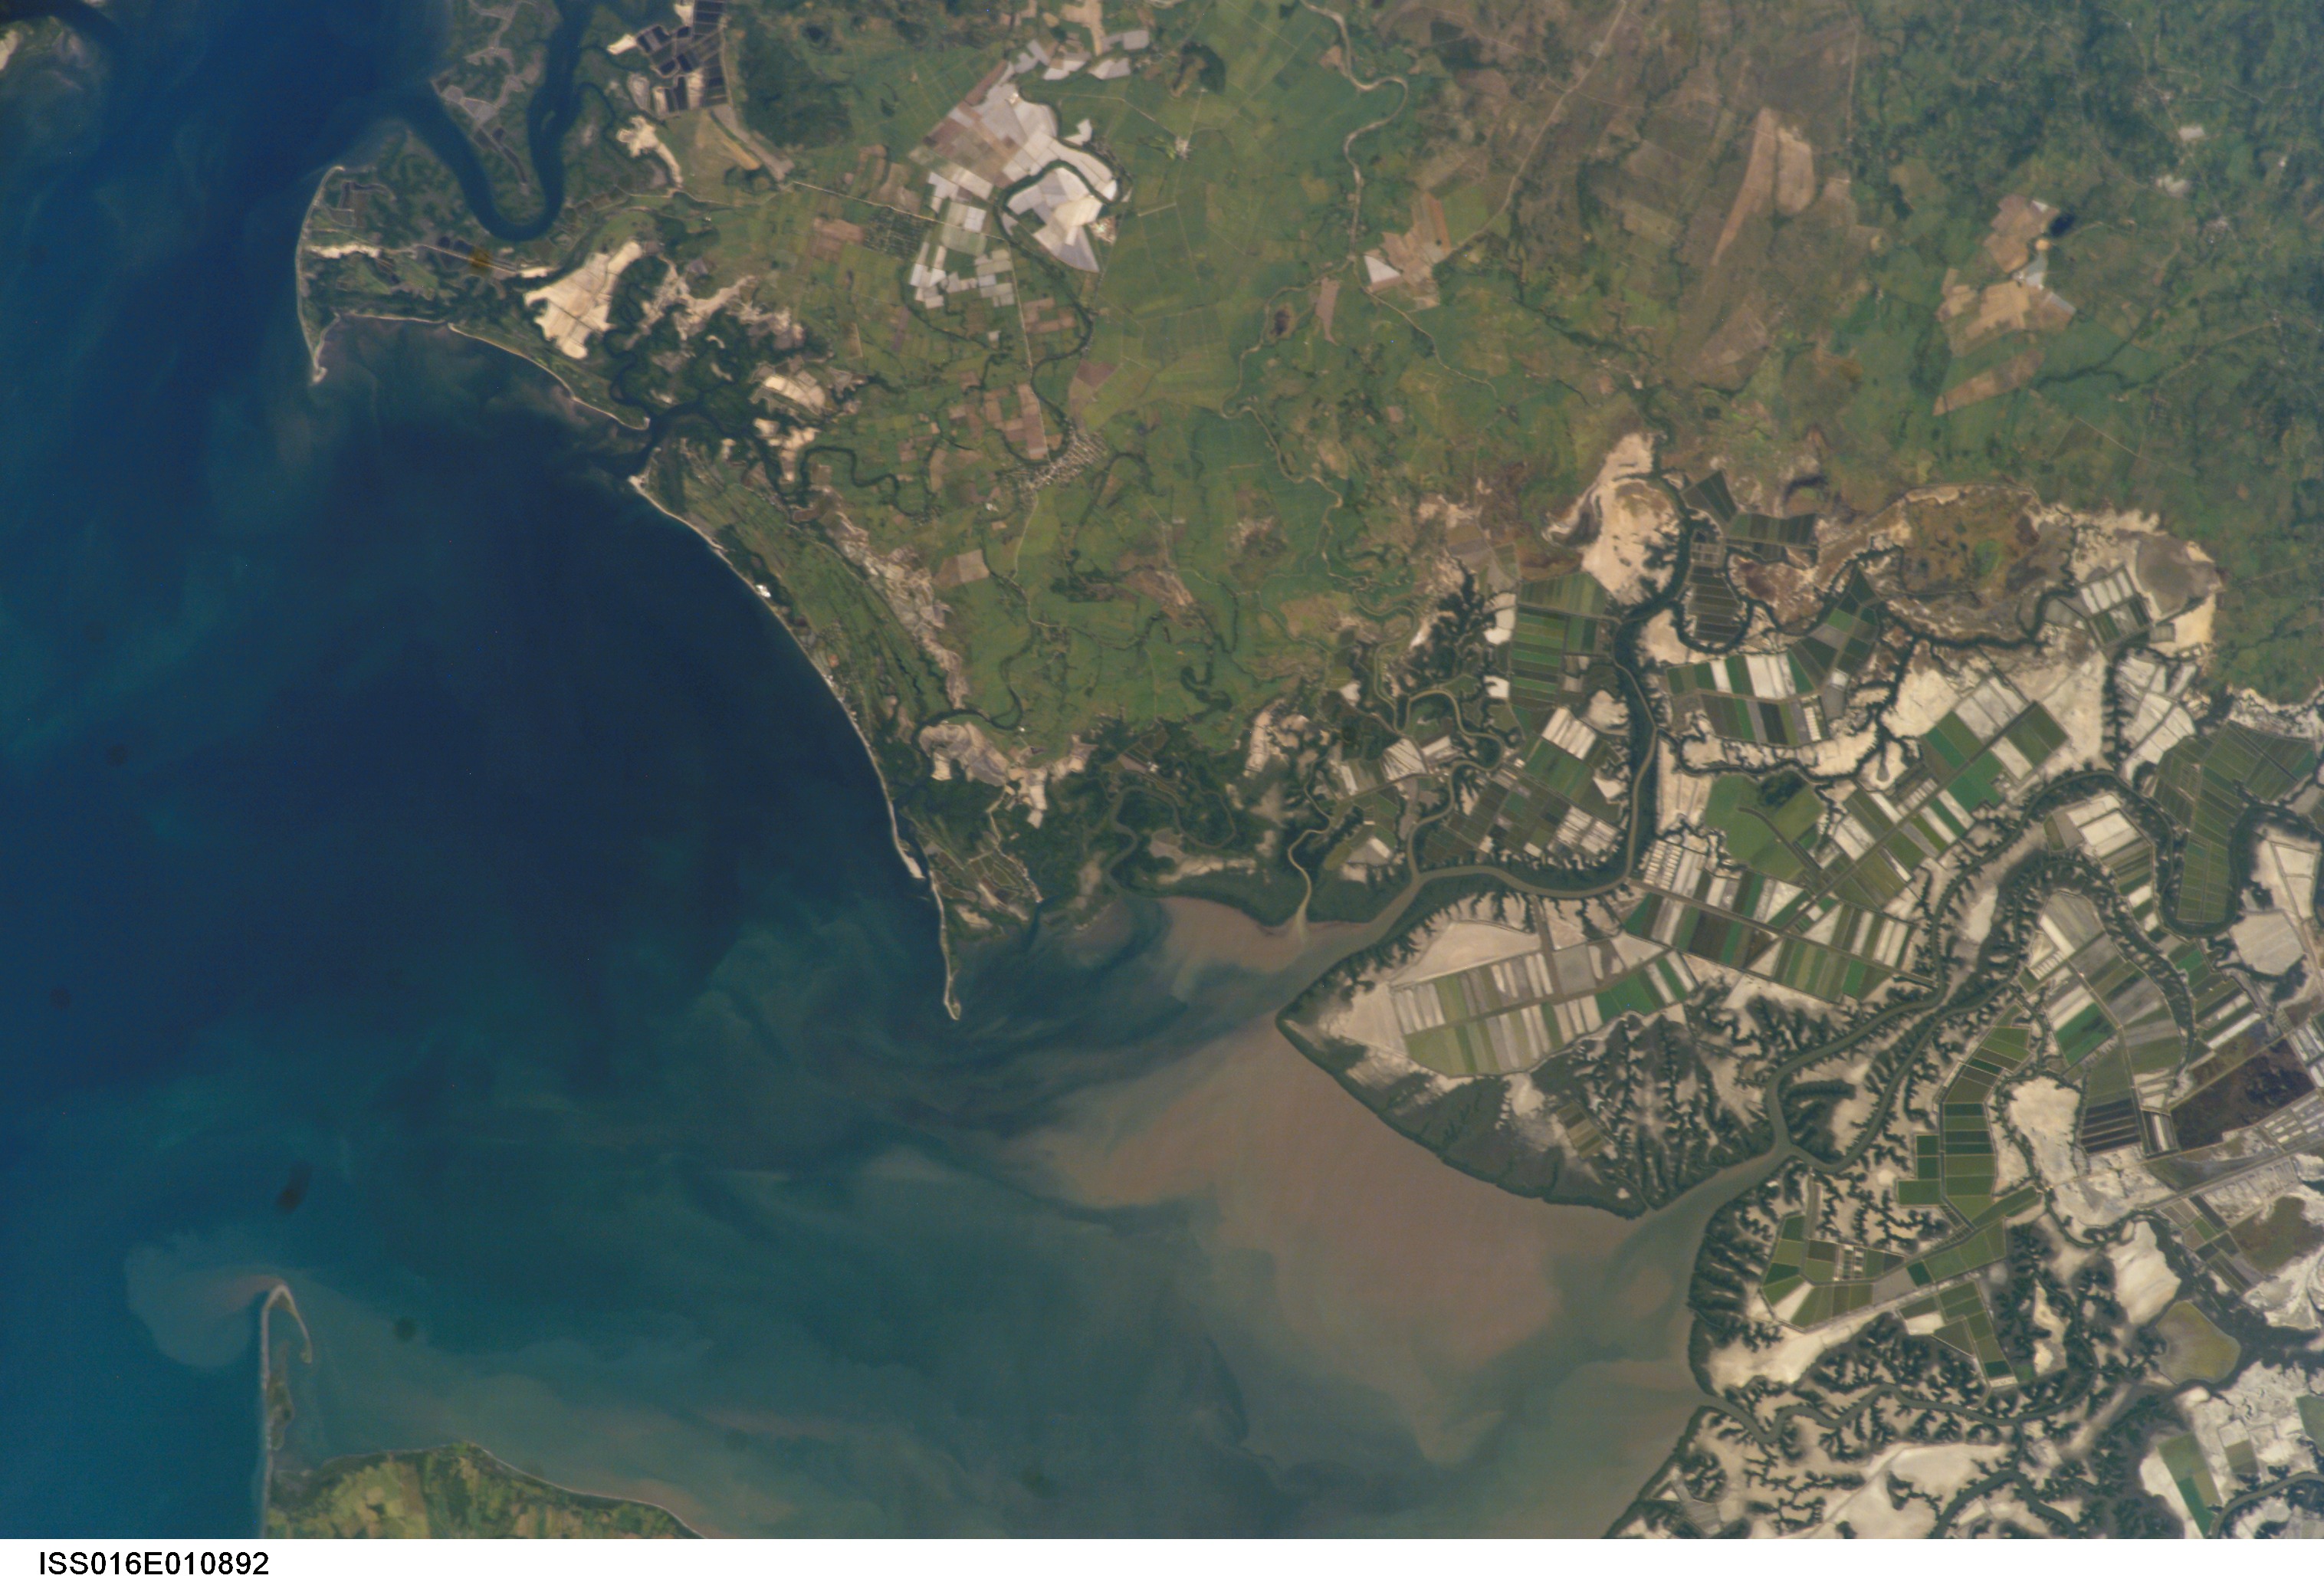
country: NICARAGUA
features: SE. G. OF FONSECA, AGR., SED.
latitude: 13.0
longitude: -87.5
